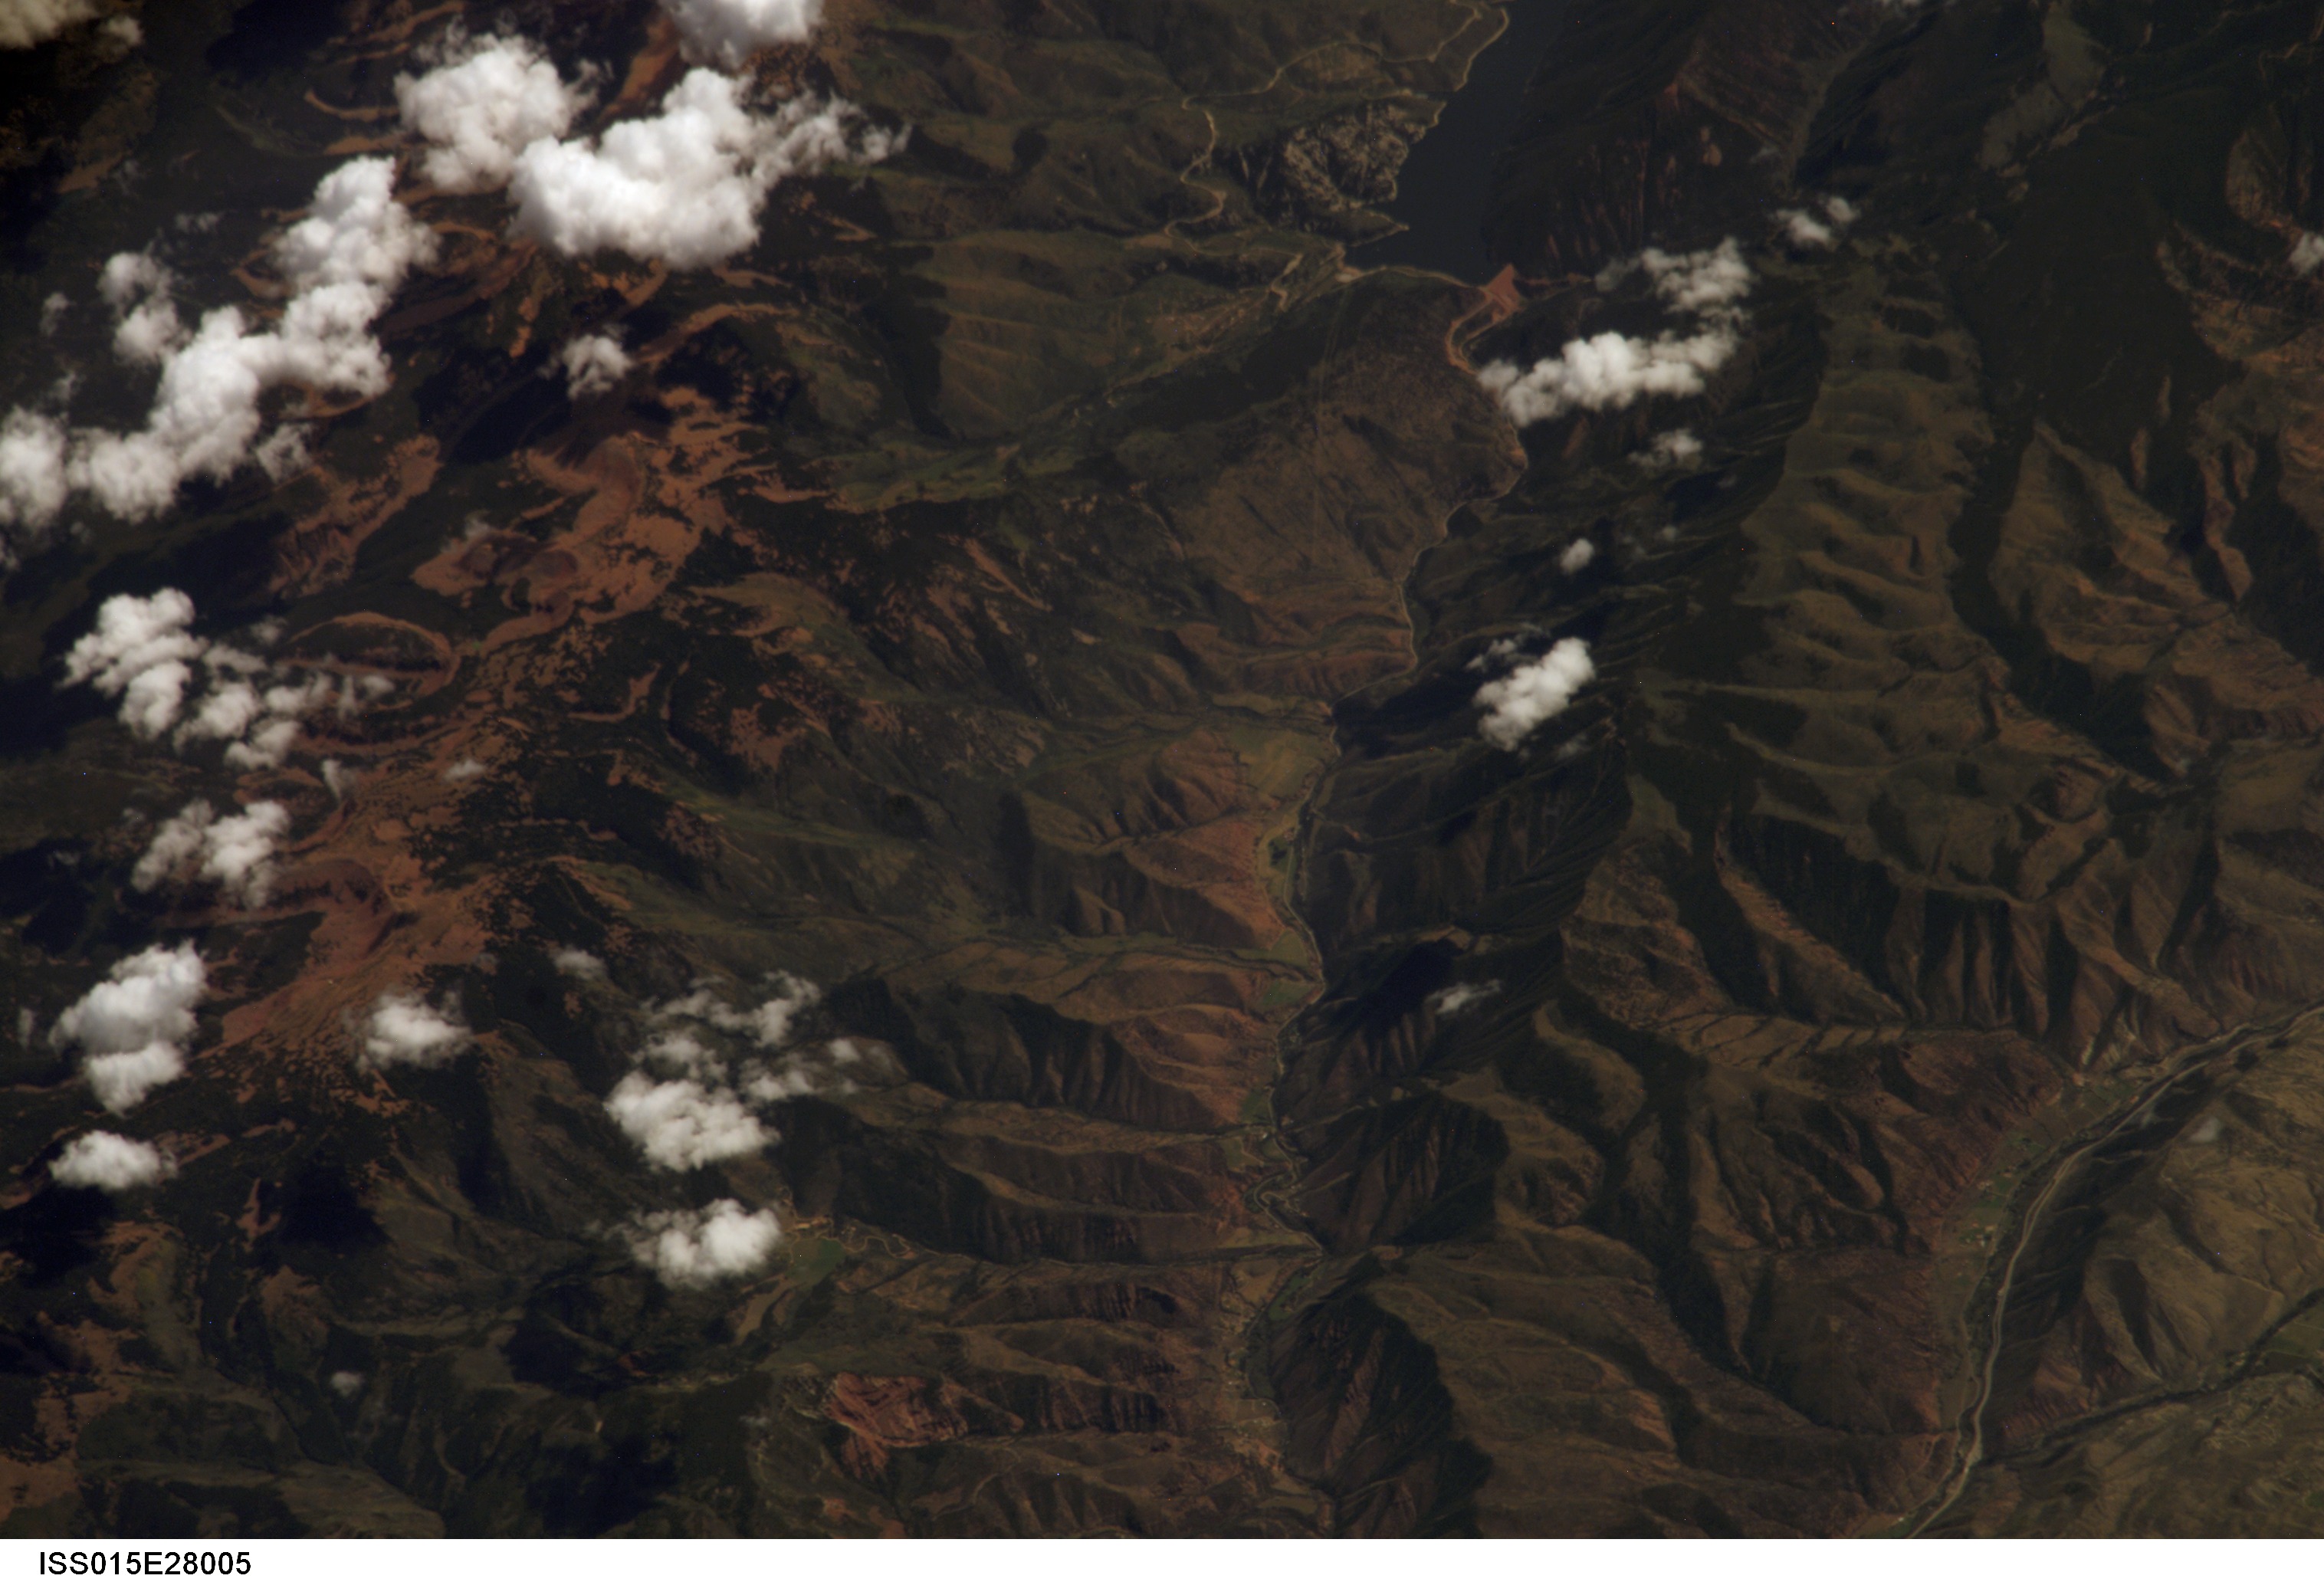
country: USA-COLORADO
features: RED TABLE MT., RUEDI RES., FOR.
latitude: 39.4
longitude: -106.8
